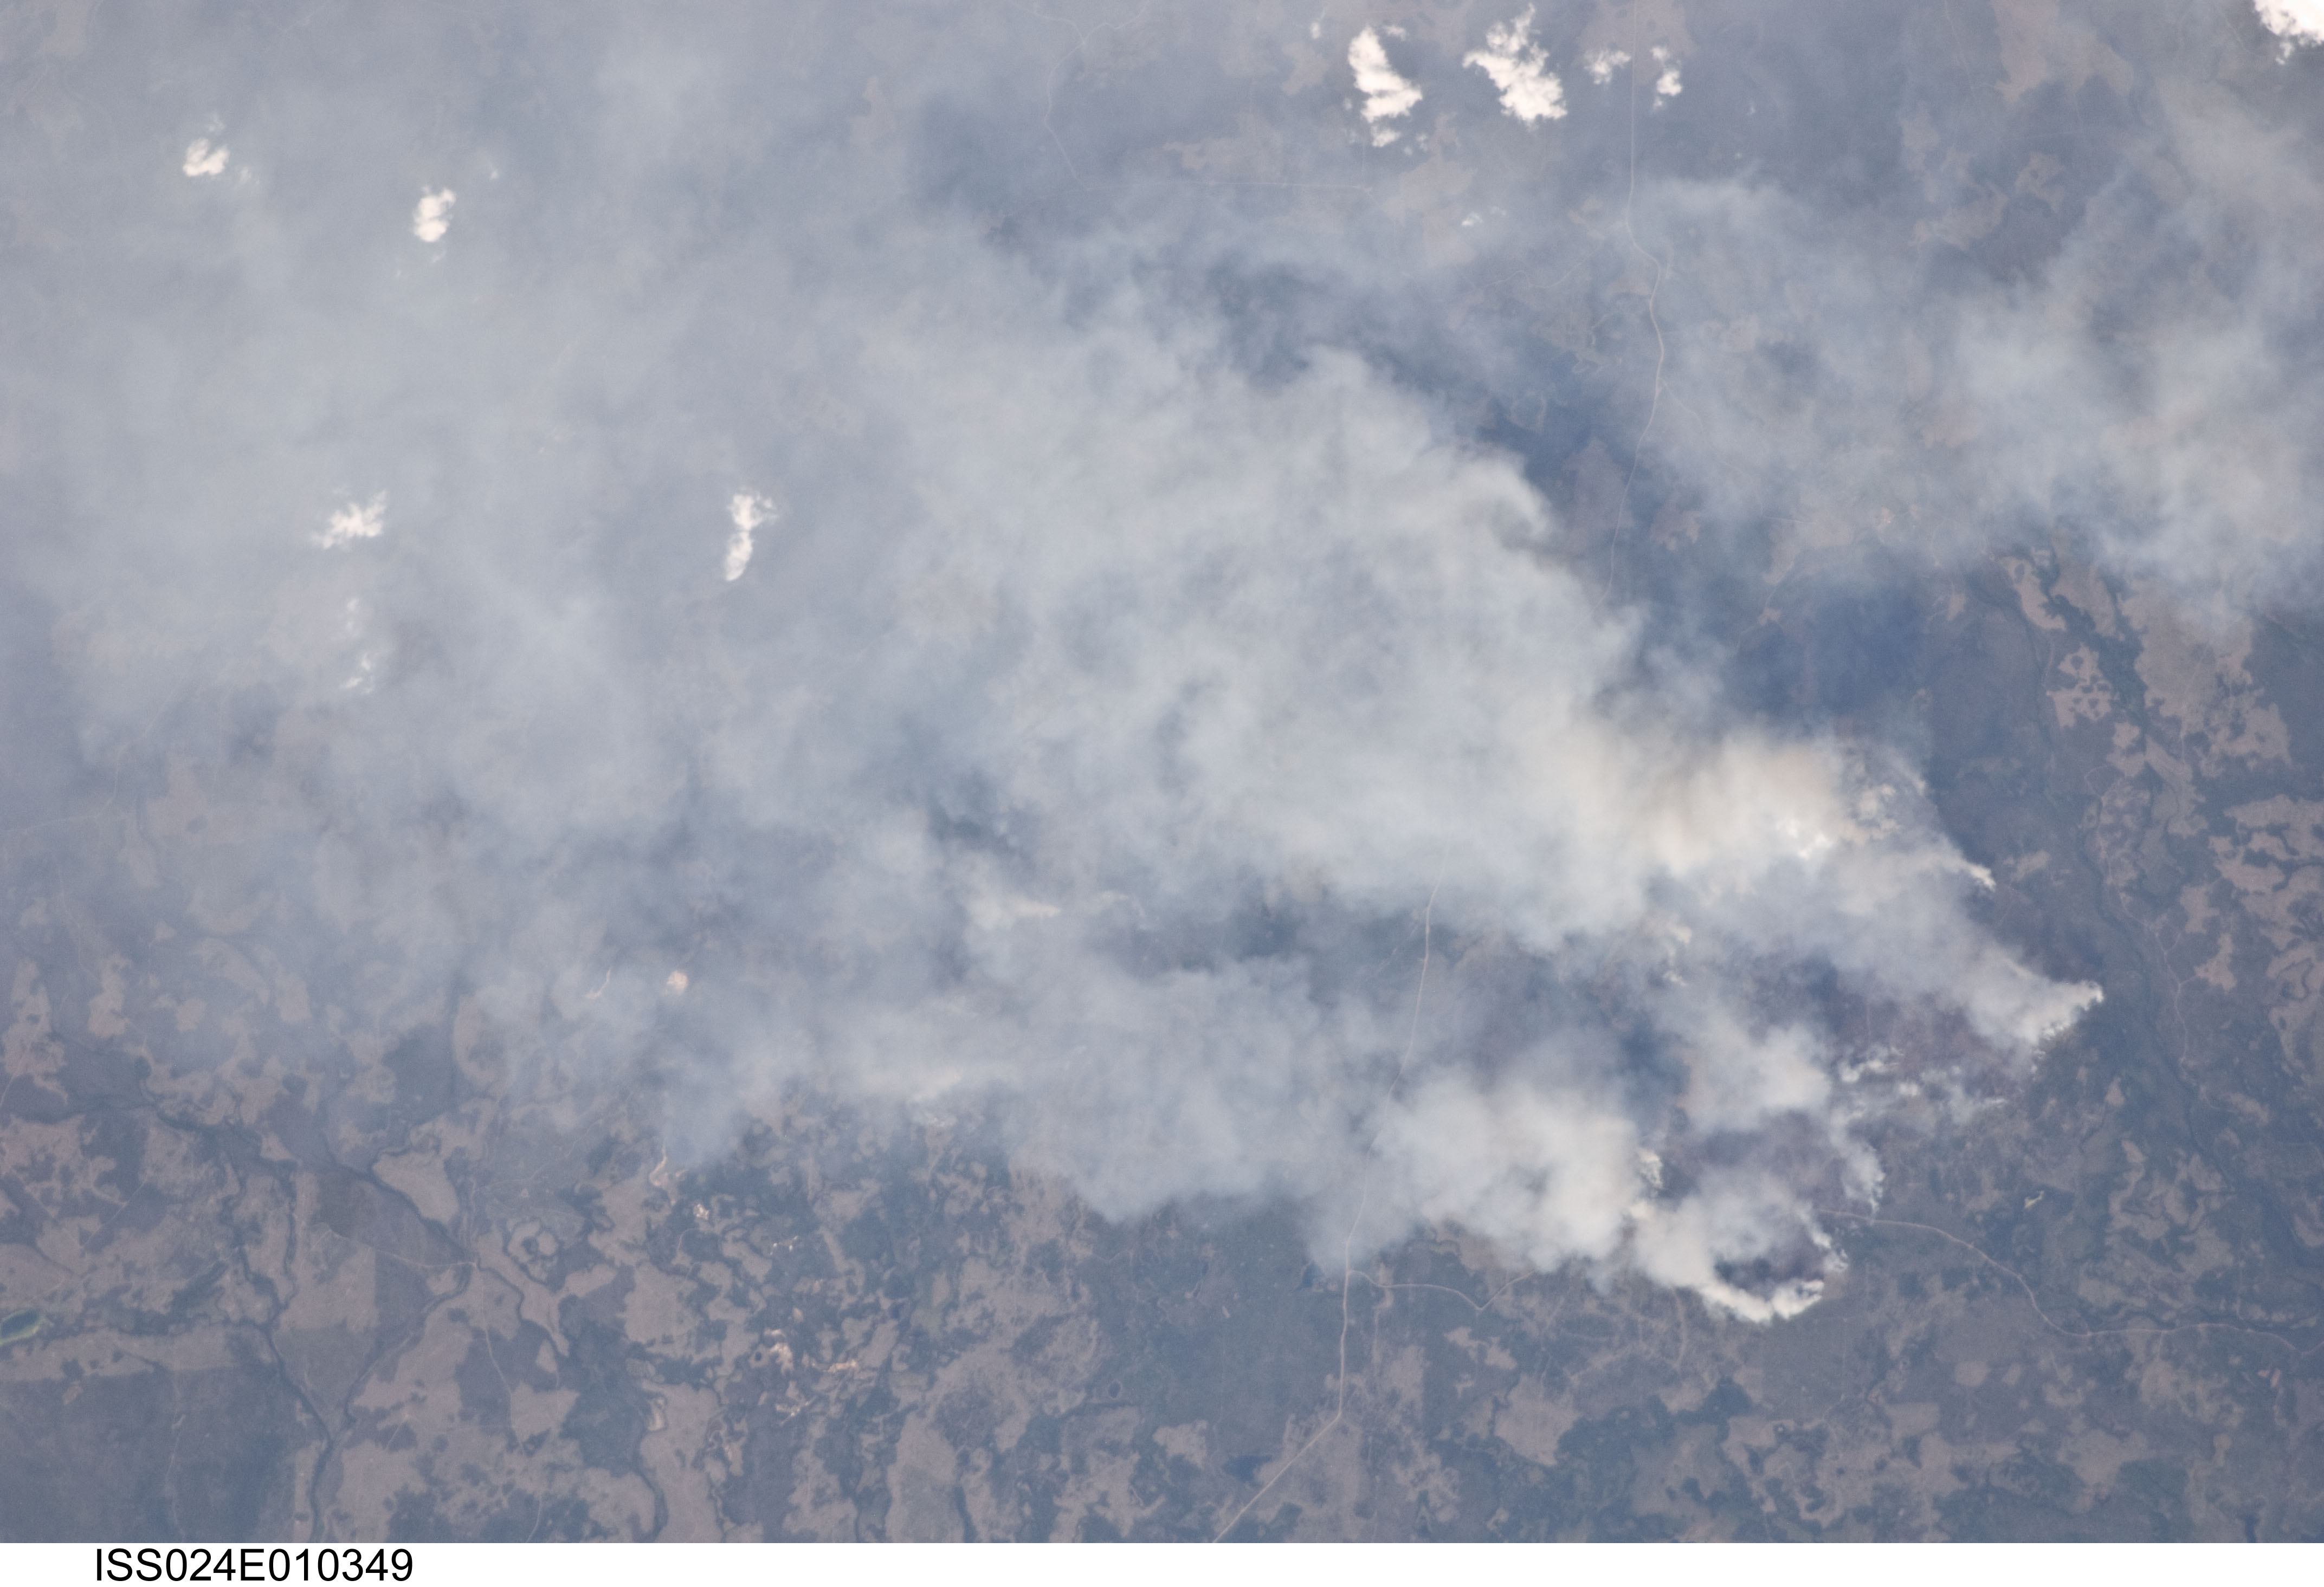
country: CANADA-BC
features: FOREST, FIRE PLUMES, CLEARINGS, ROADS
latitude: 52.3
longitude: -122.8
